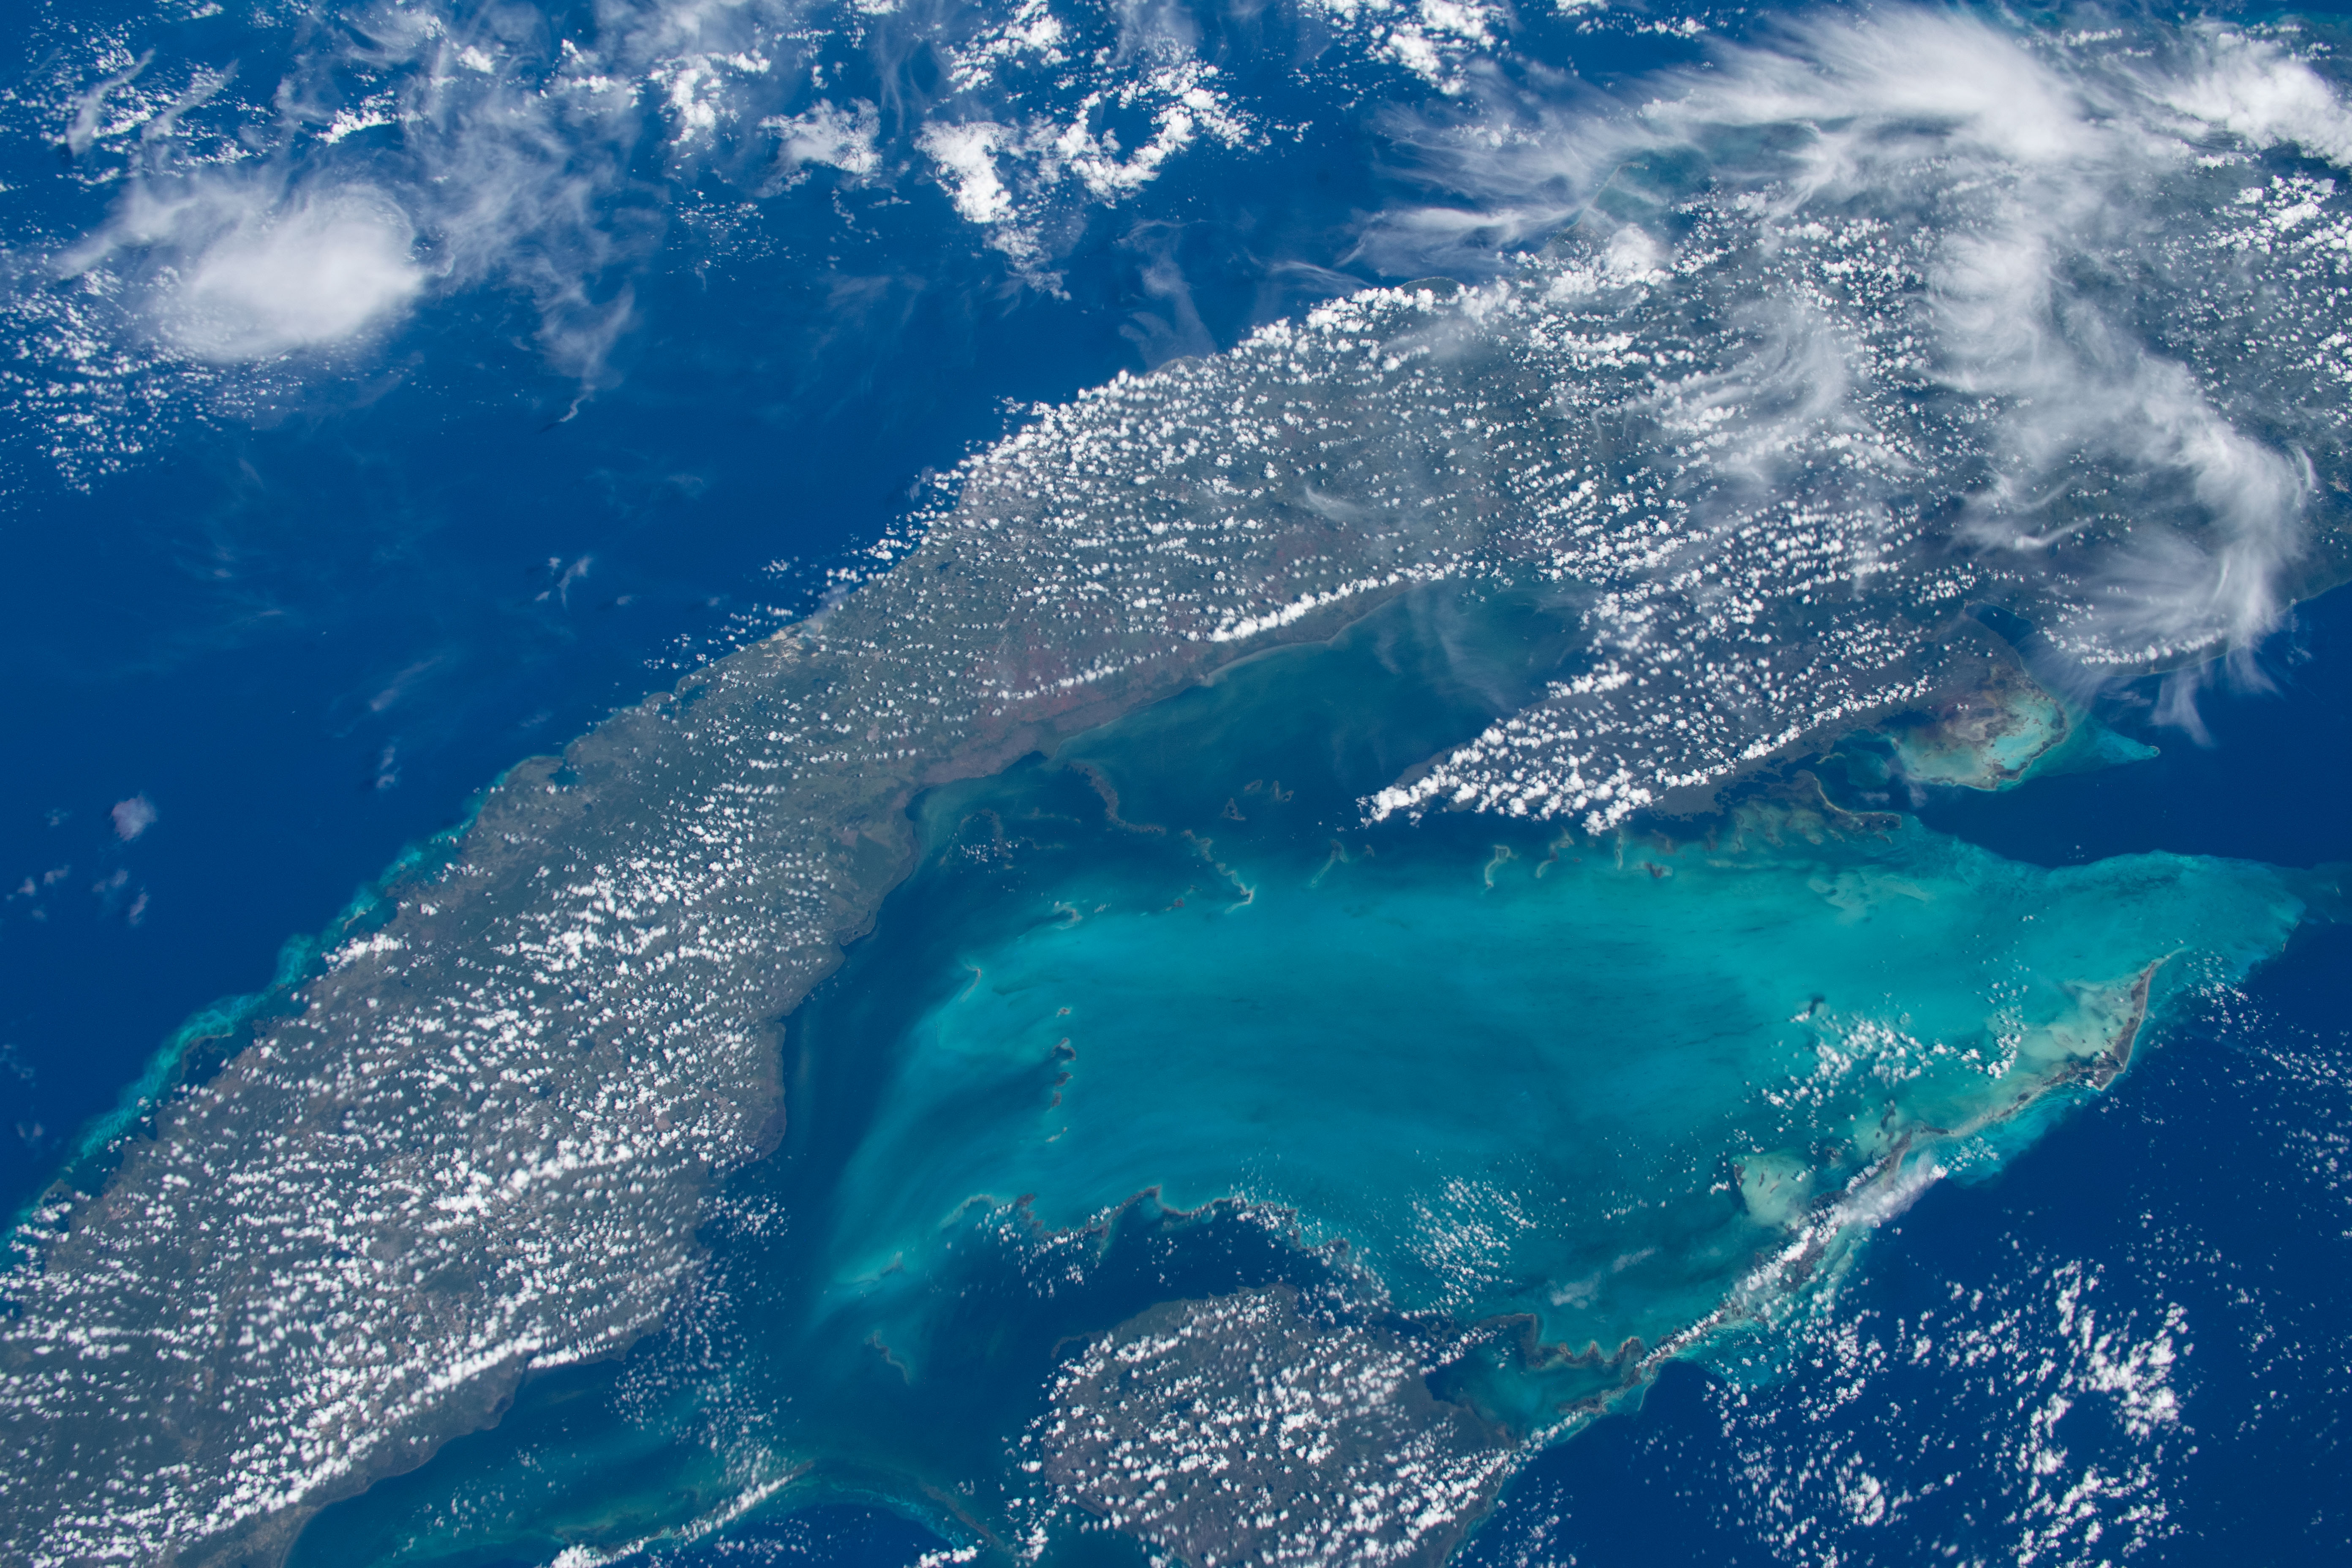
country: CUBA
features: CUBA, GULF OF BATABANO, ISLA DE LA JUVENTUD
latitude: 22.5
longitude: -82.5
